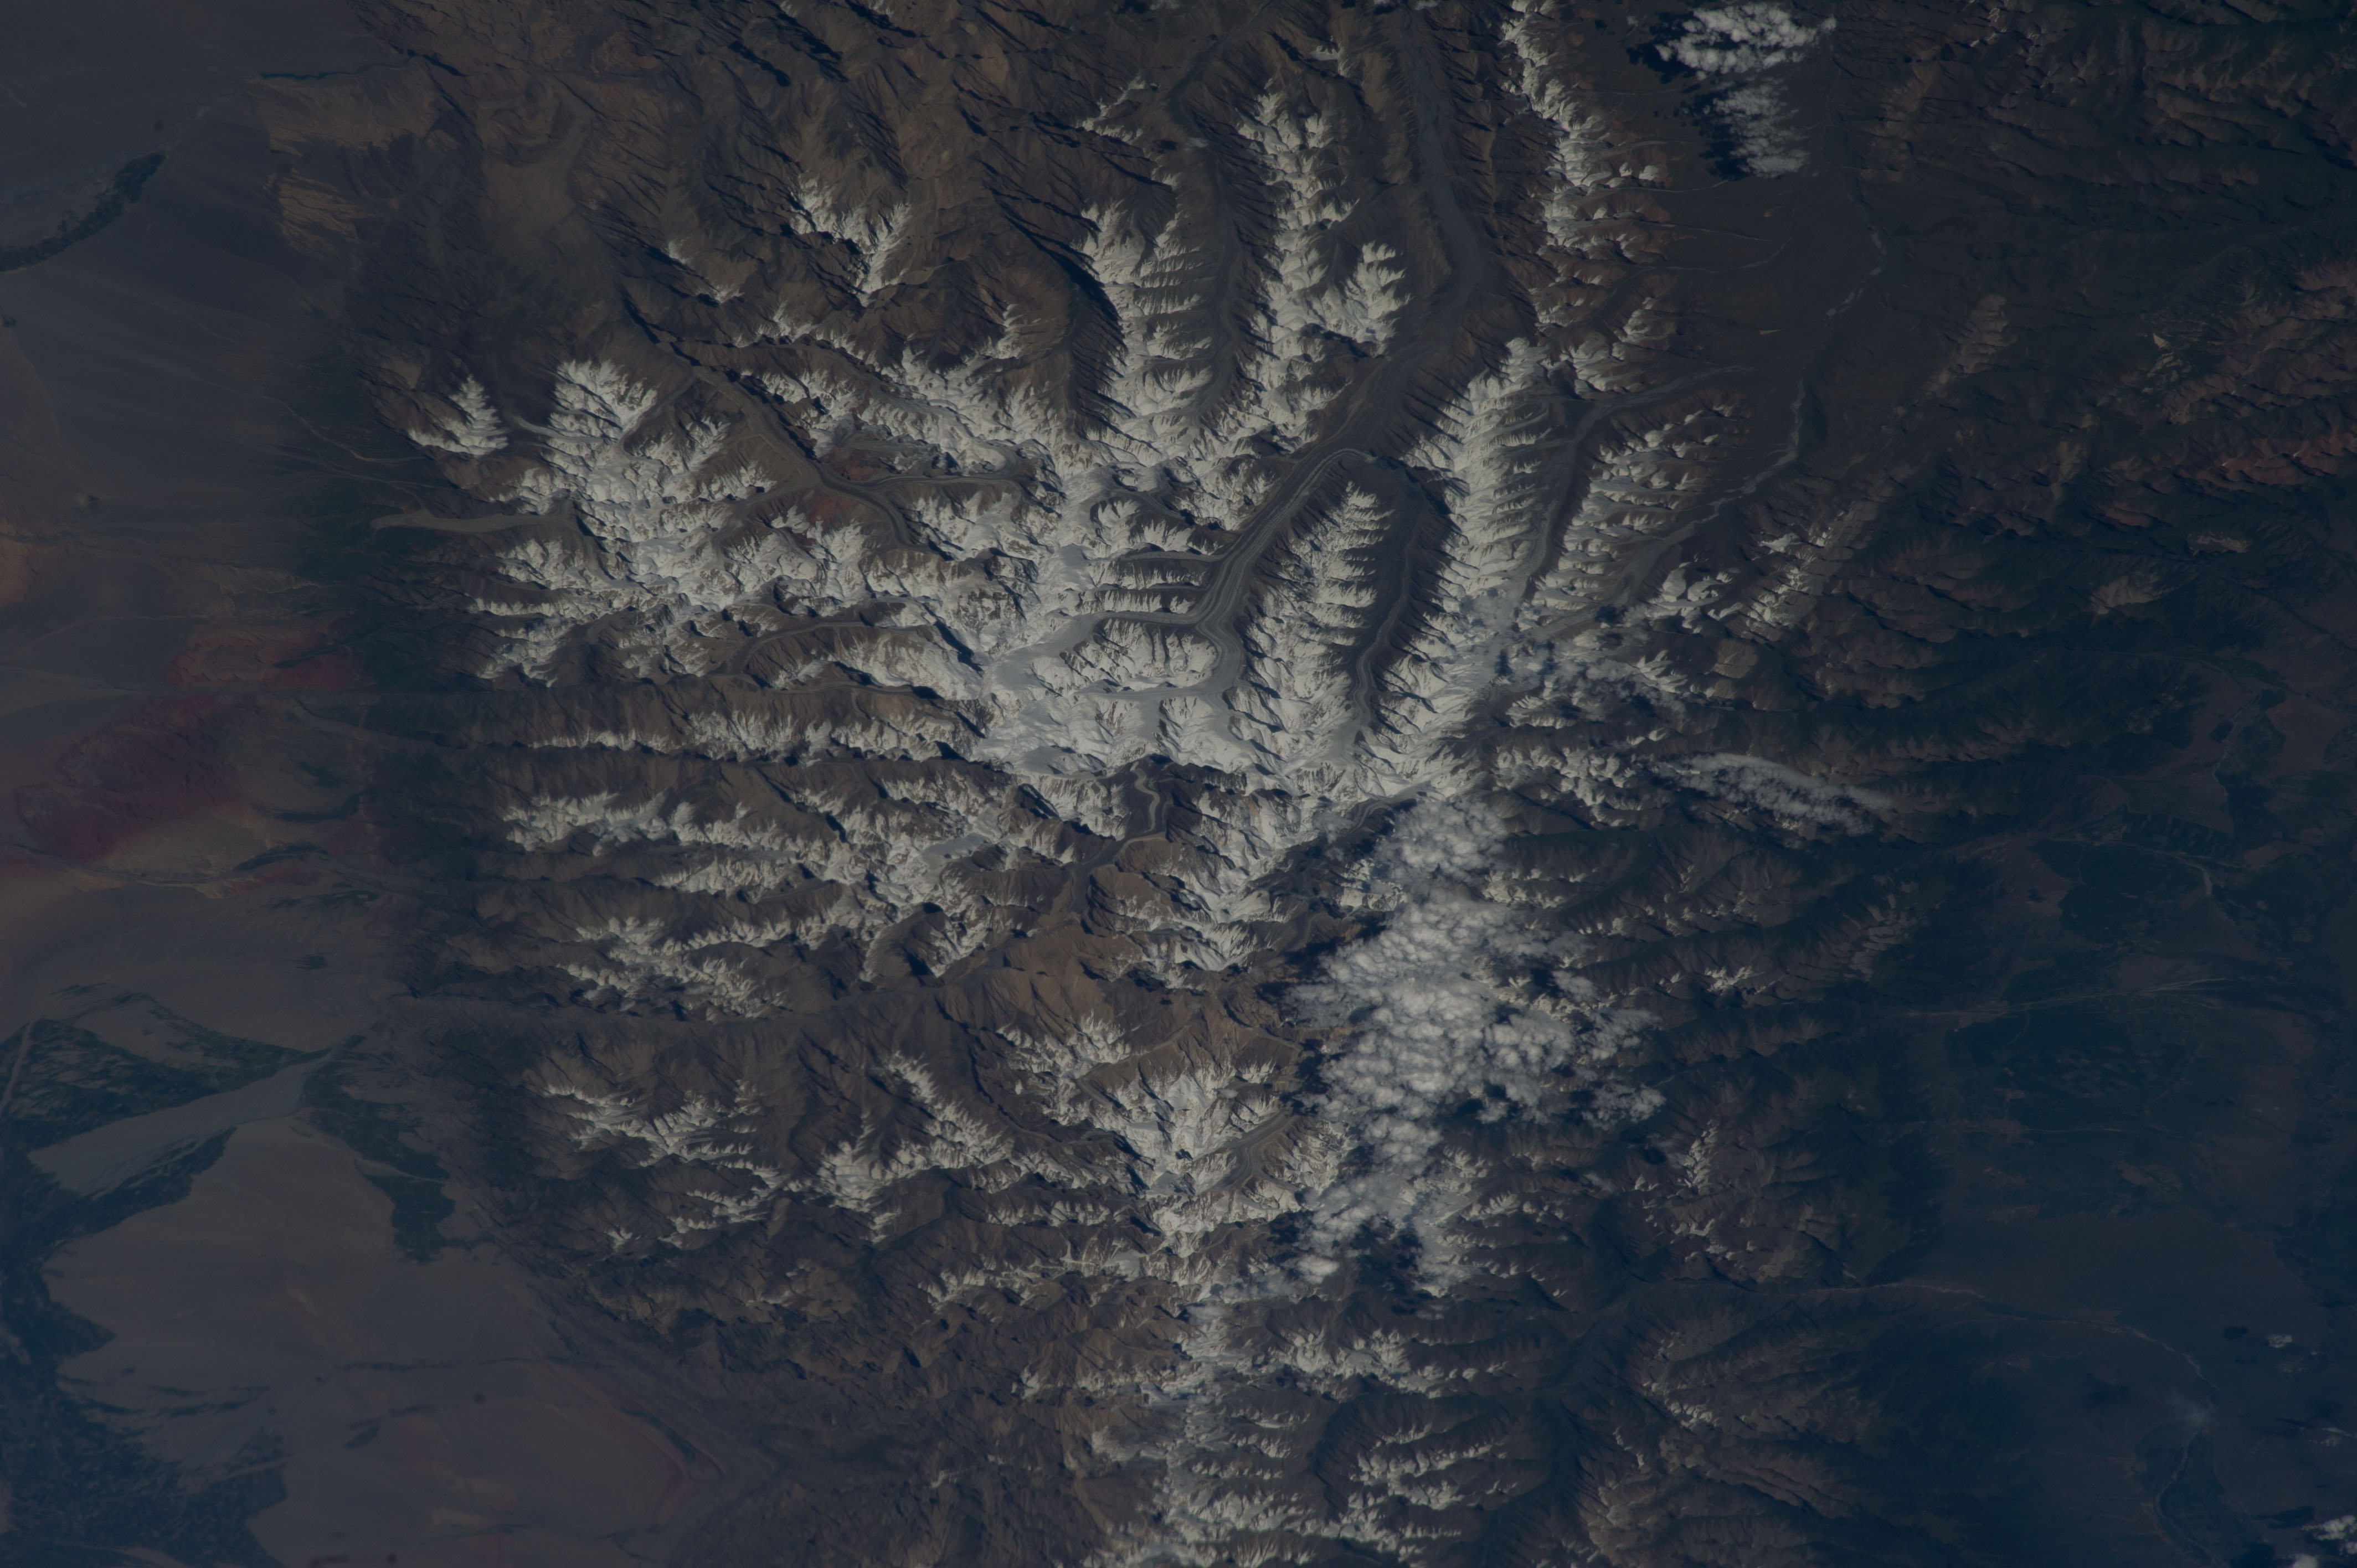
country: CHINA
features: TIEN SHAN RANGES, SNOW, GLACIERS, RAVINES, FOR. AGR., DES., POBEDY PK.
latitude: 42.2
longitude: 80.3
